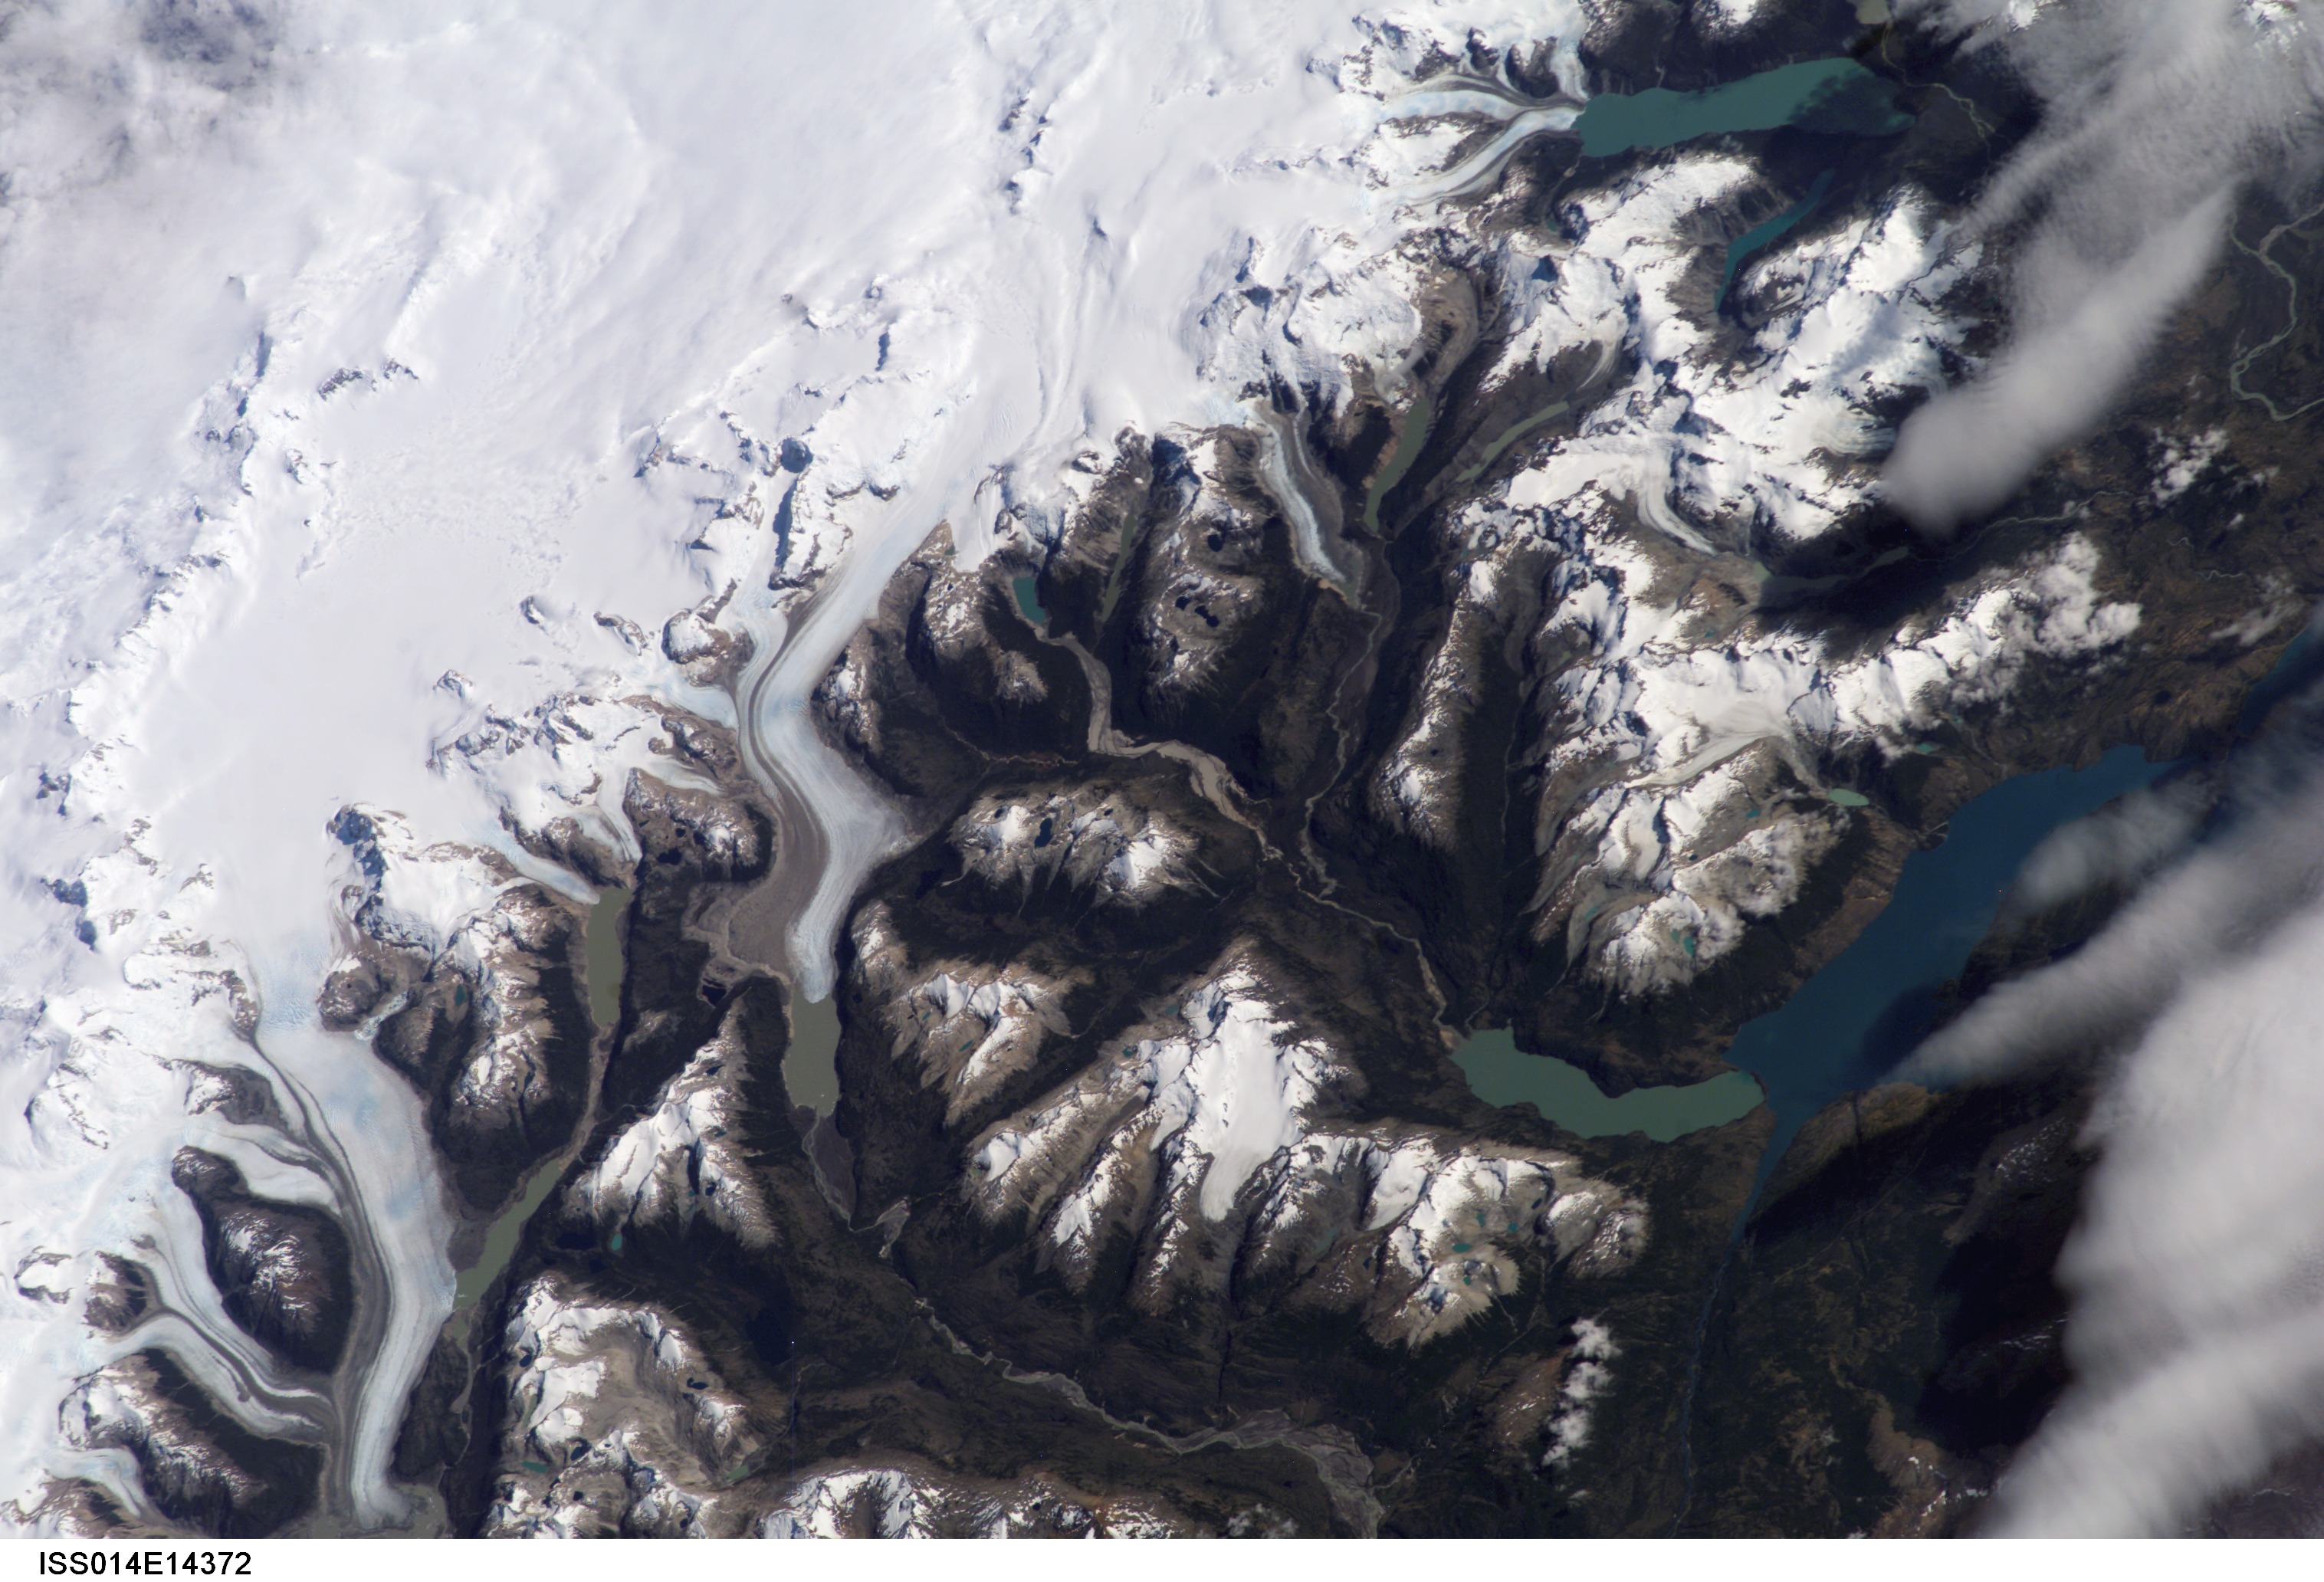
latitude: -47.0
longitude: -73.5
